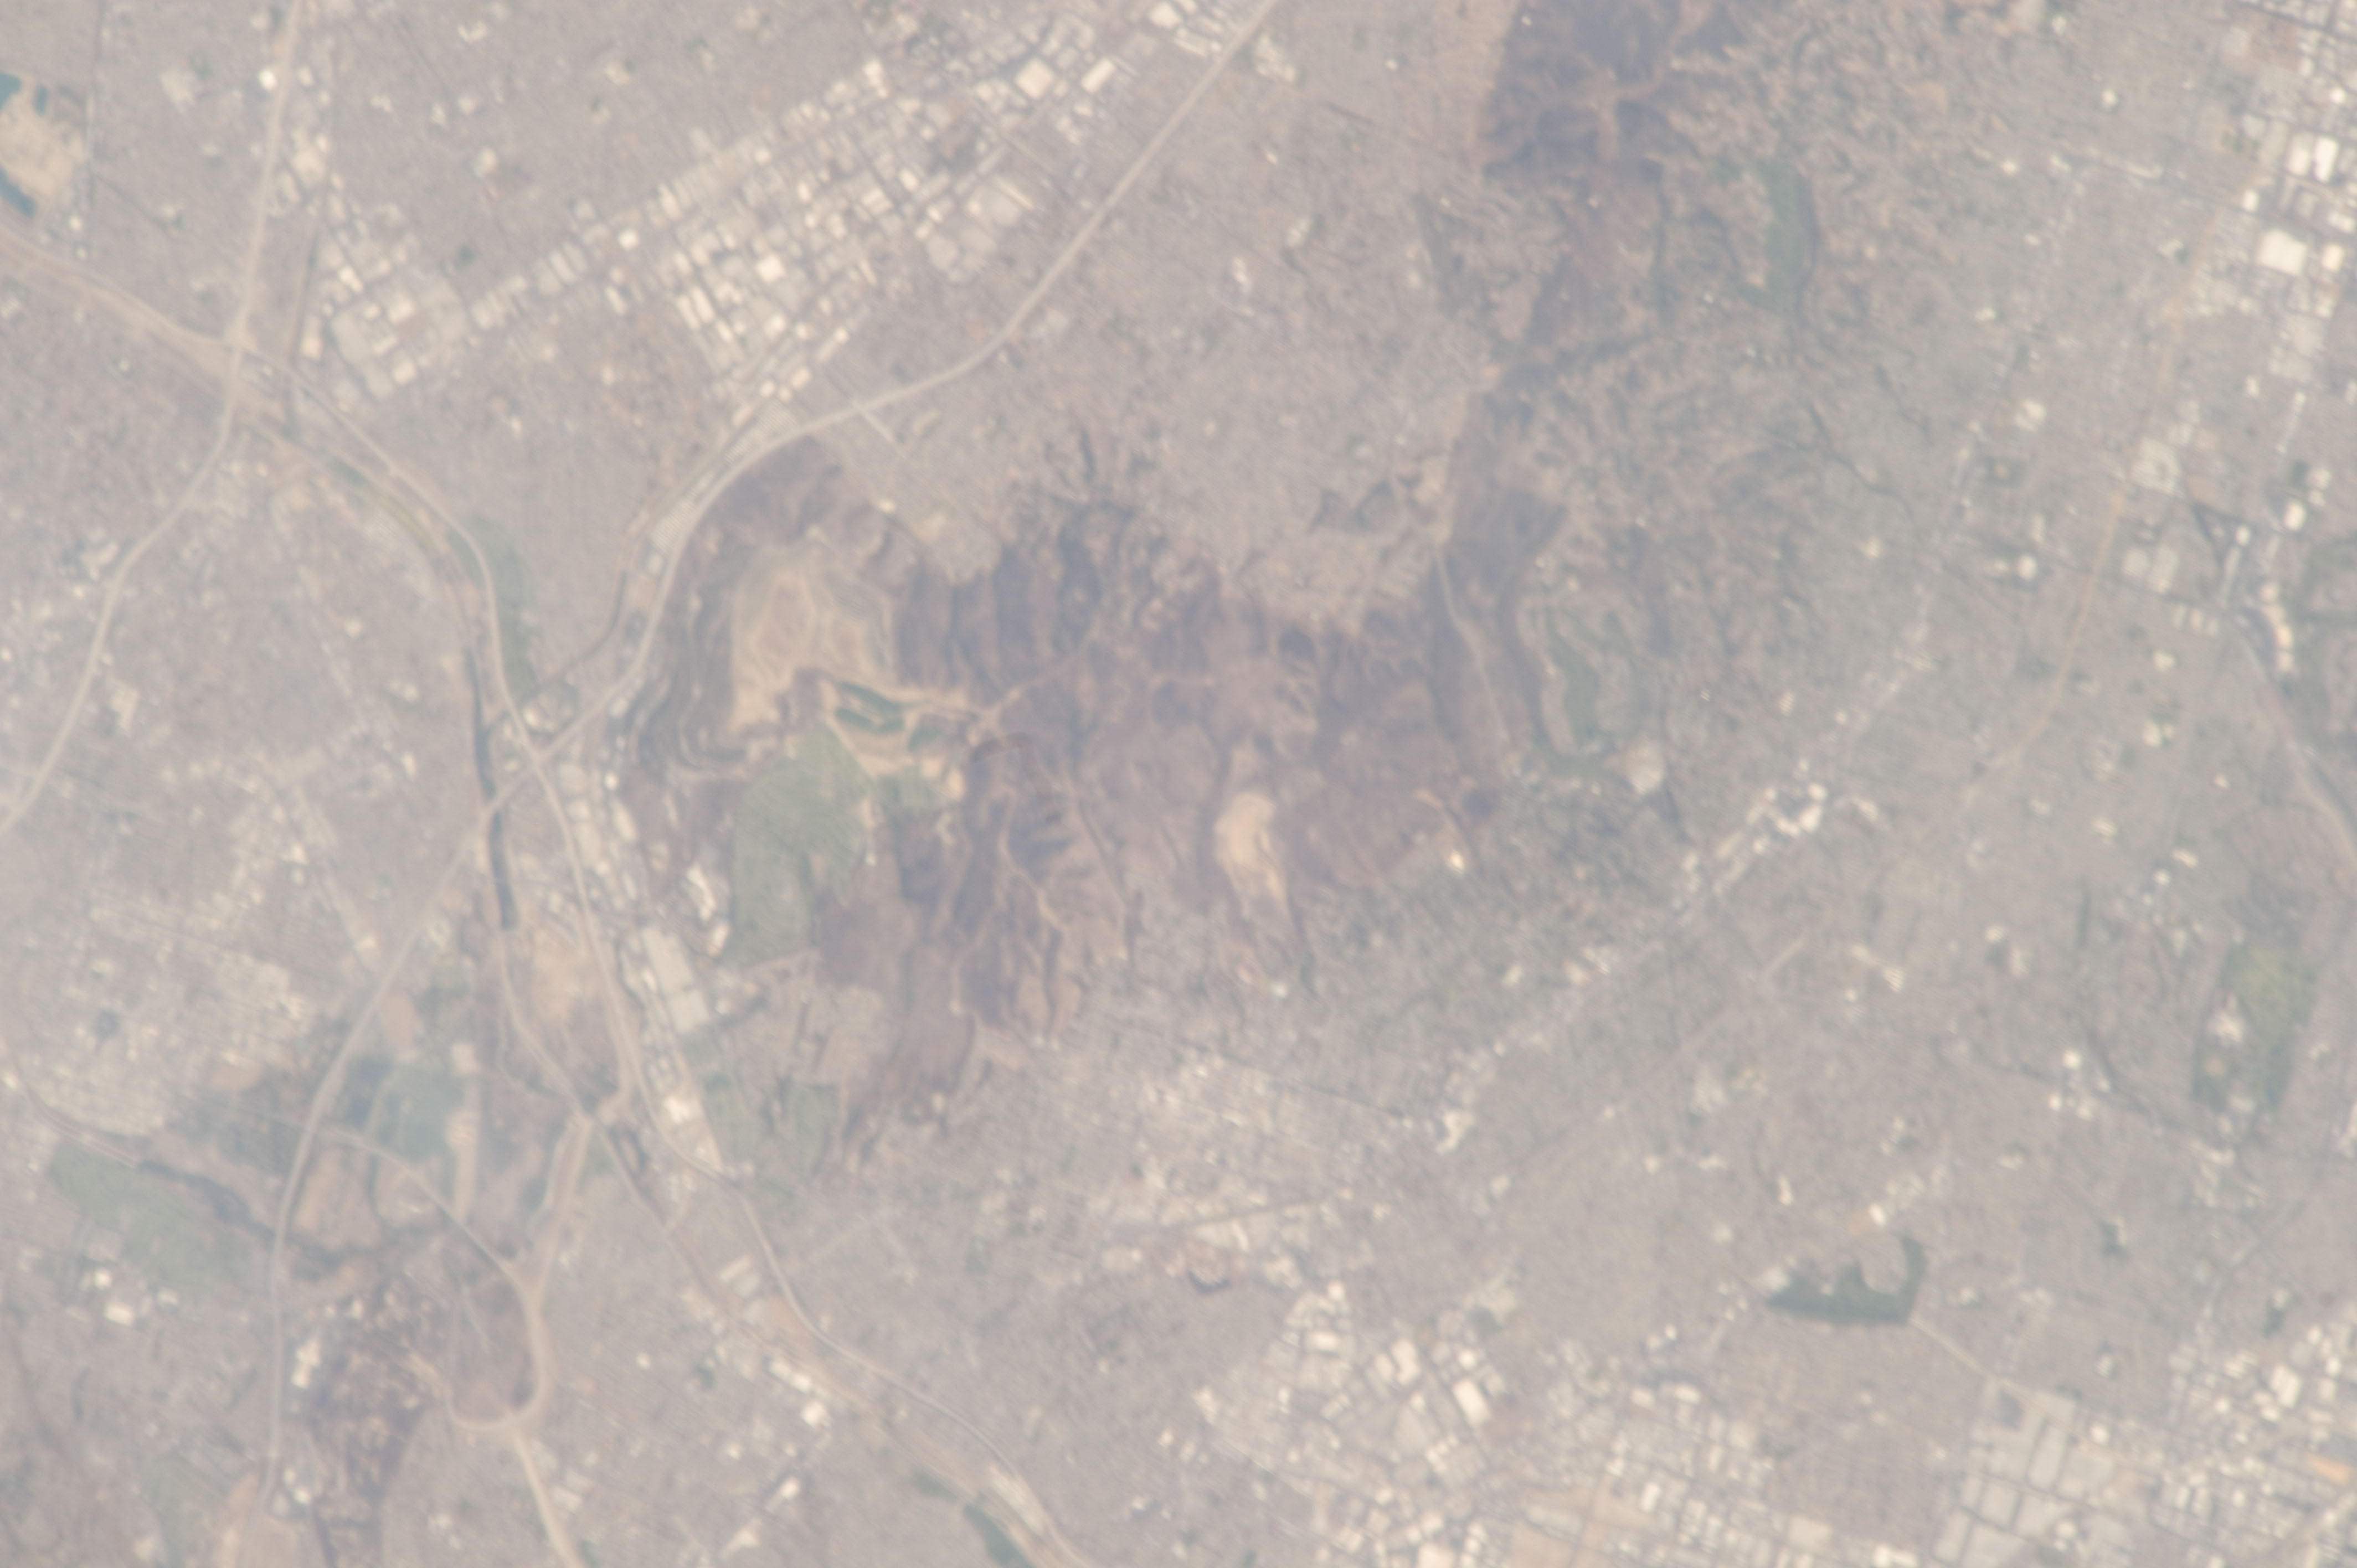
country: USA-CALIFORNIA
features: CY.
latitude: 34.0
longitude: -118.0
